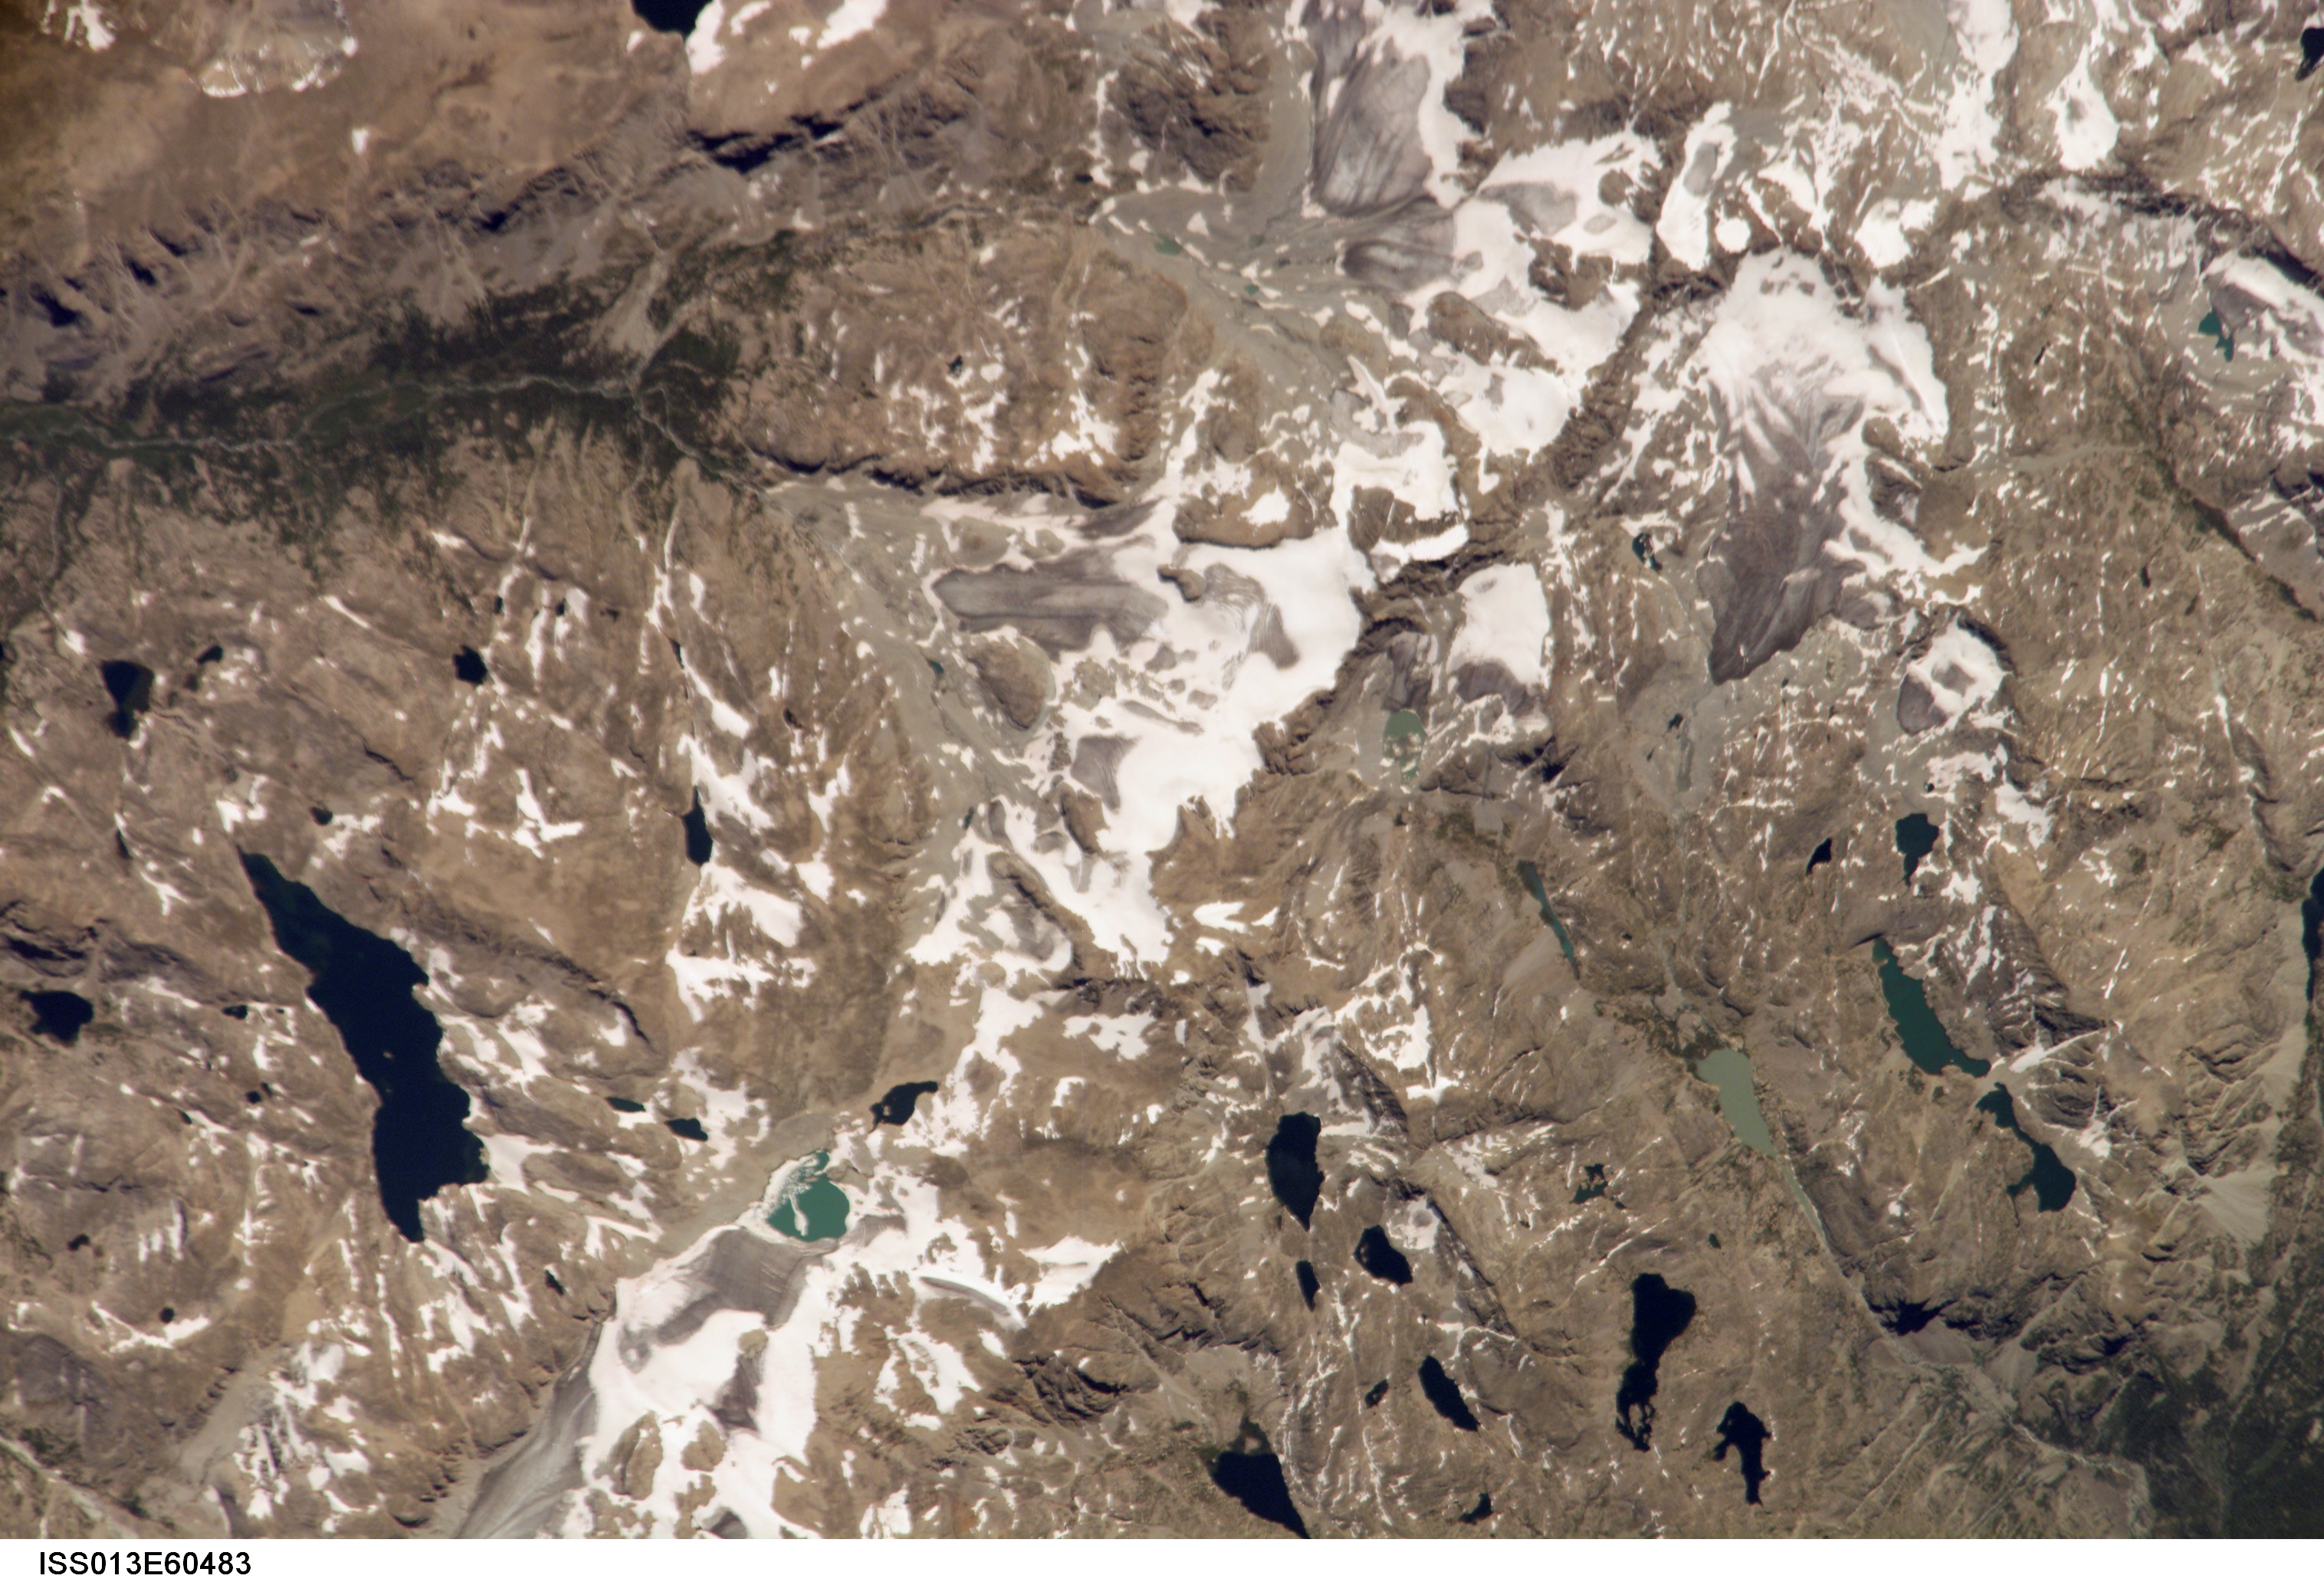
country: USA-WYOMING
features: WIND RIVER RA., SMALL L., GL.
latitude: 43.2
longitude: -109.7
